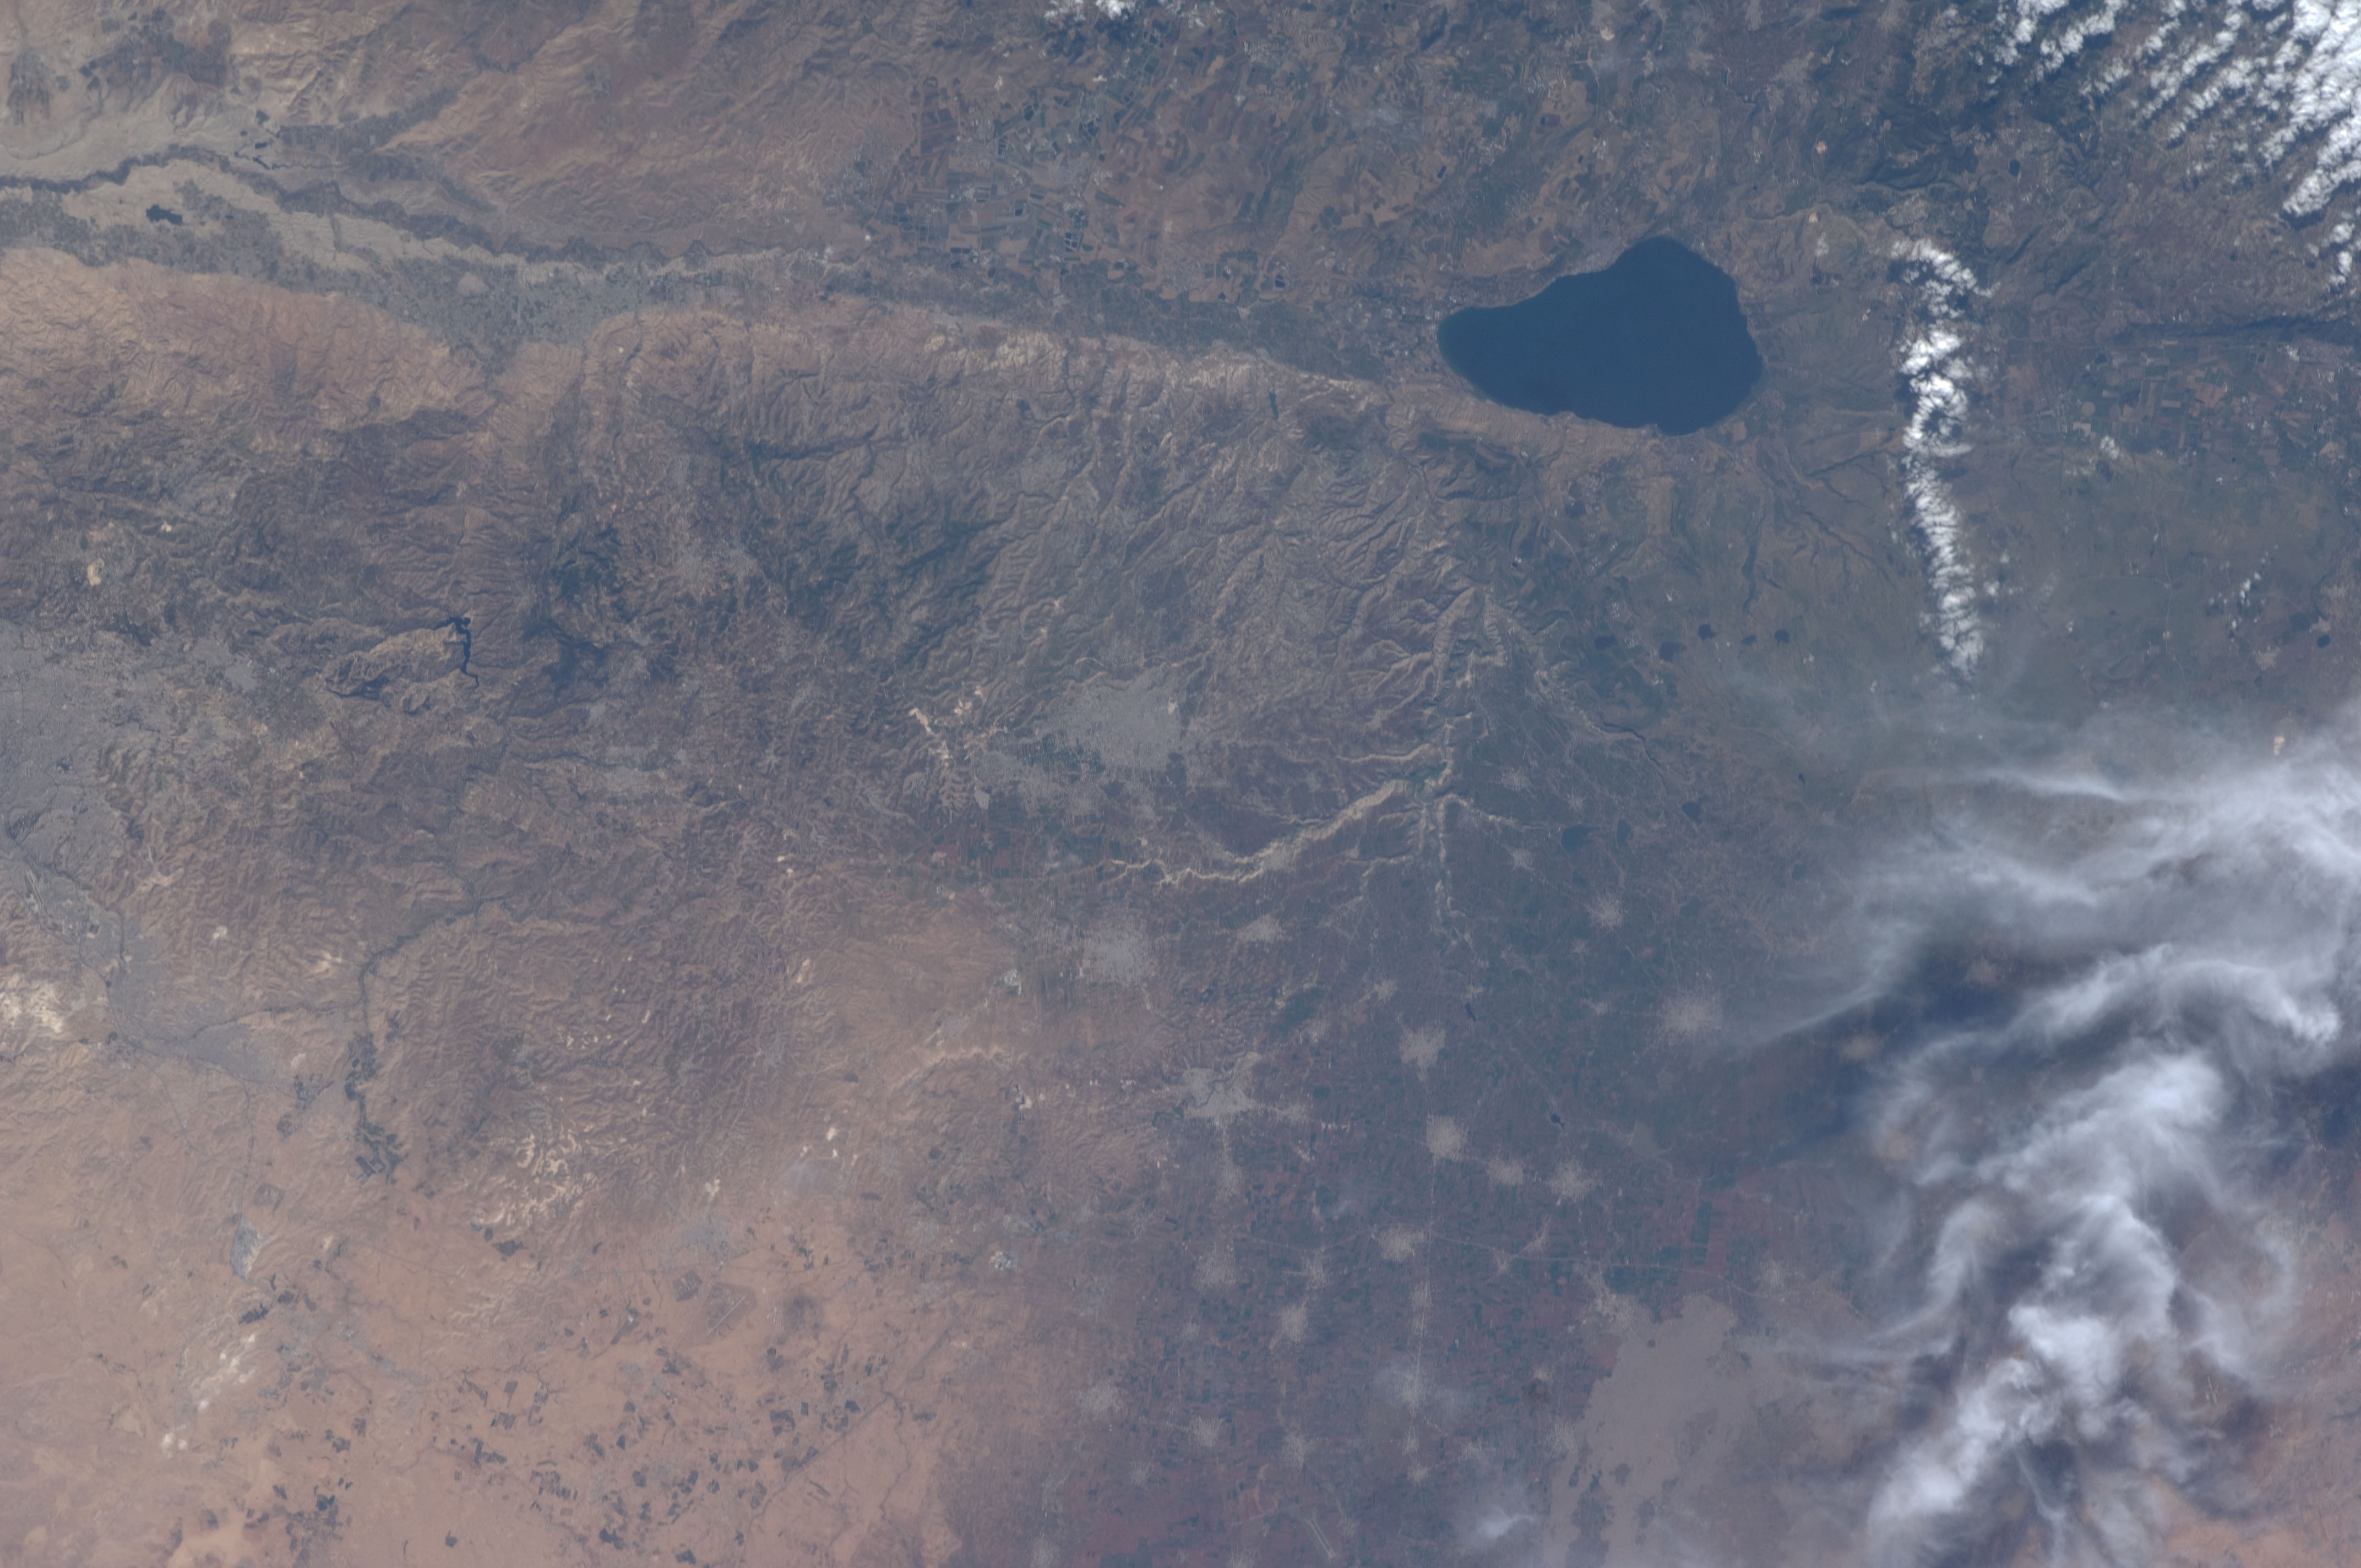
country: JORDAN
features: SEA OF GALILEE, JORDAN R., IRBID, AMMAN
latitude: 32.5
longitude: 36.0
